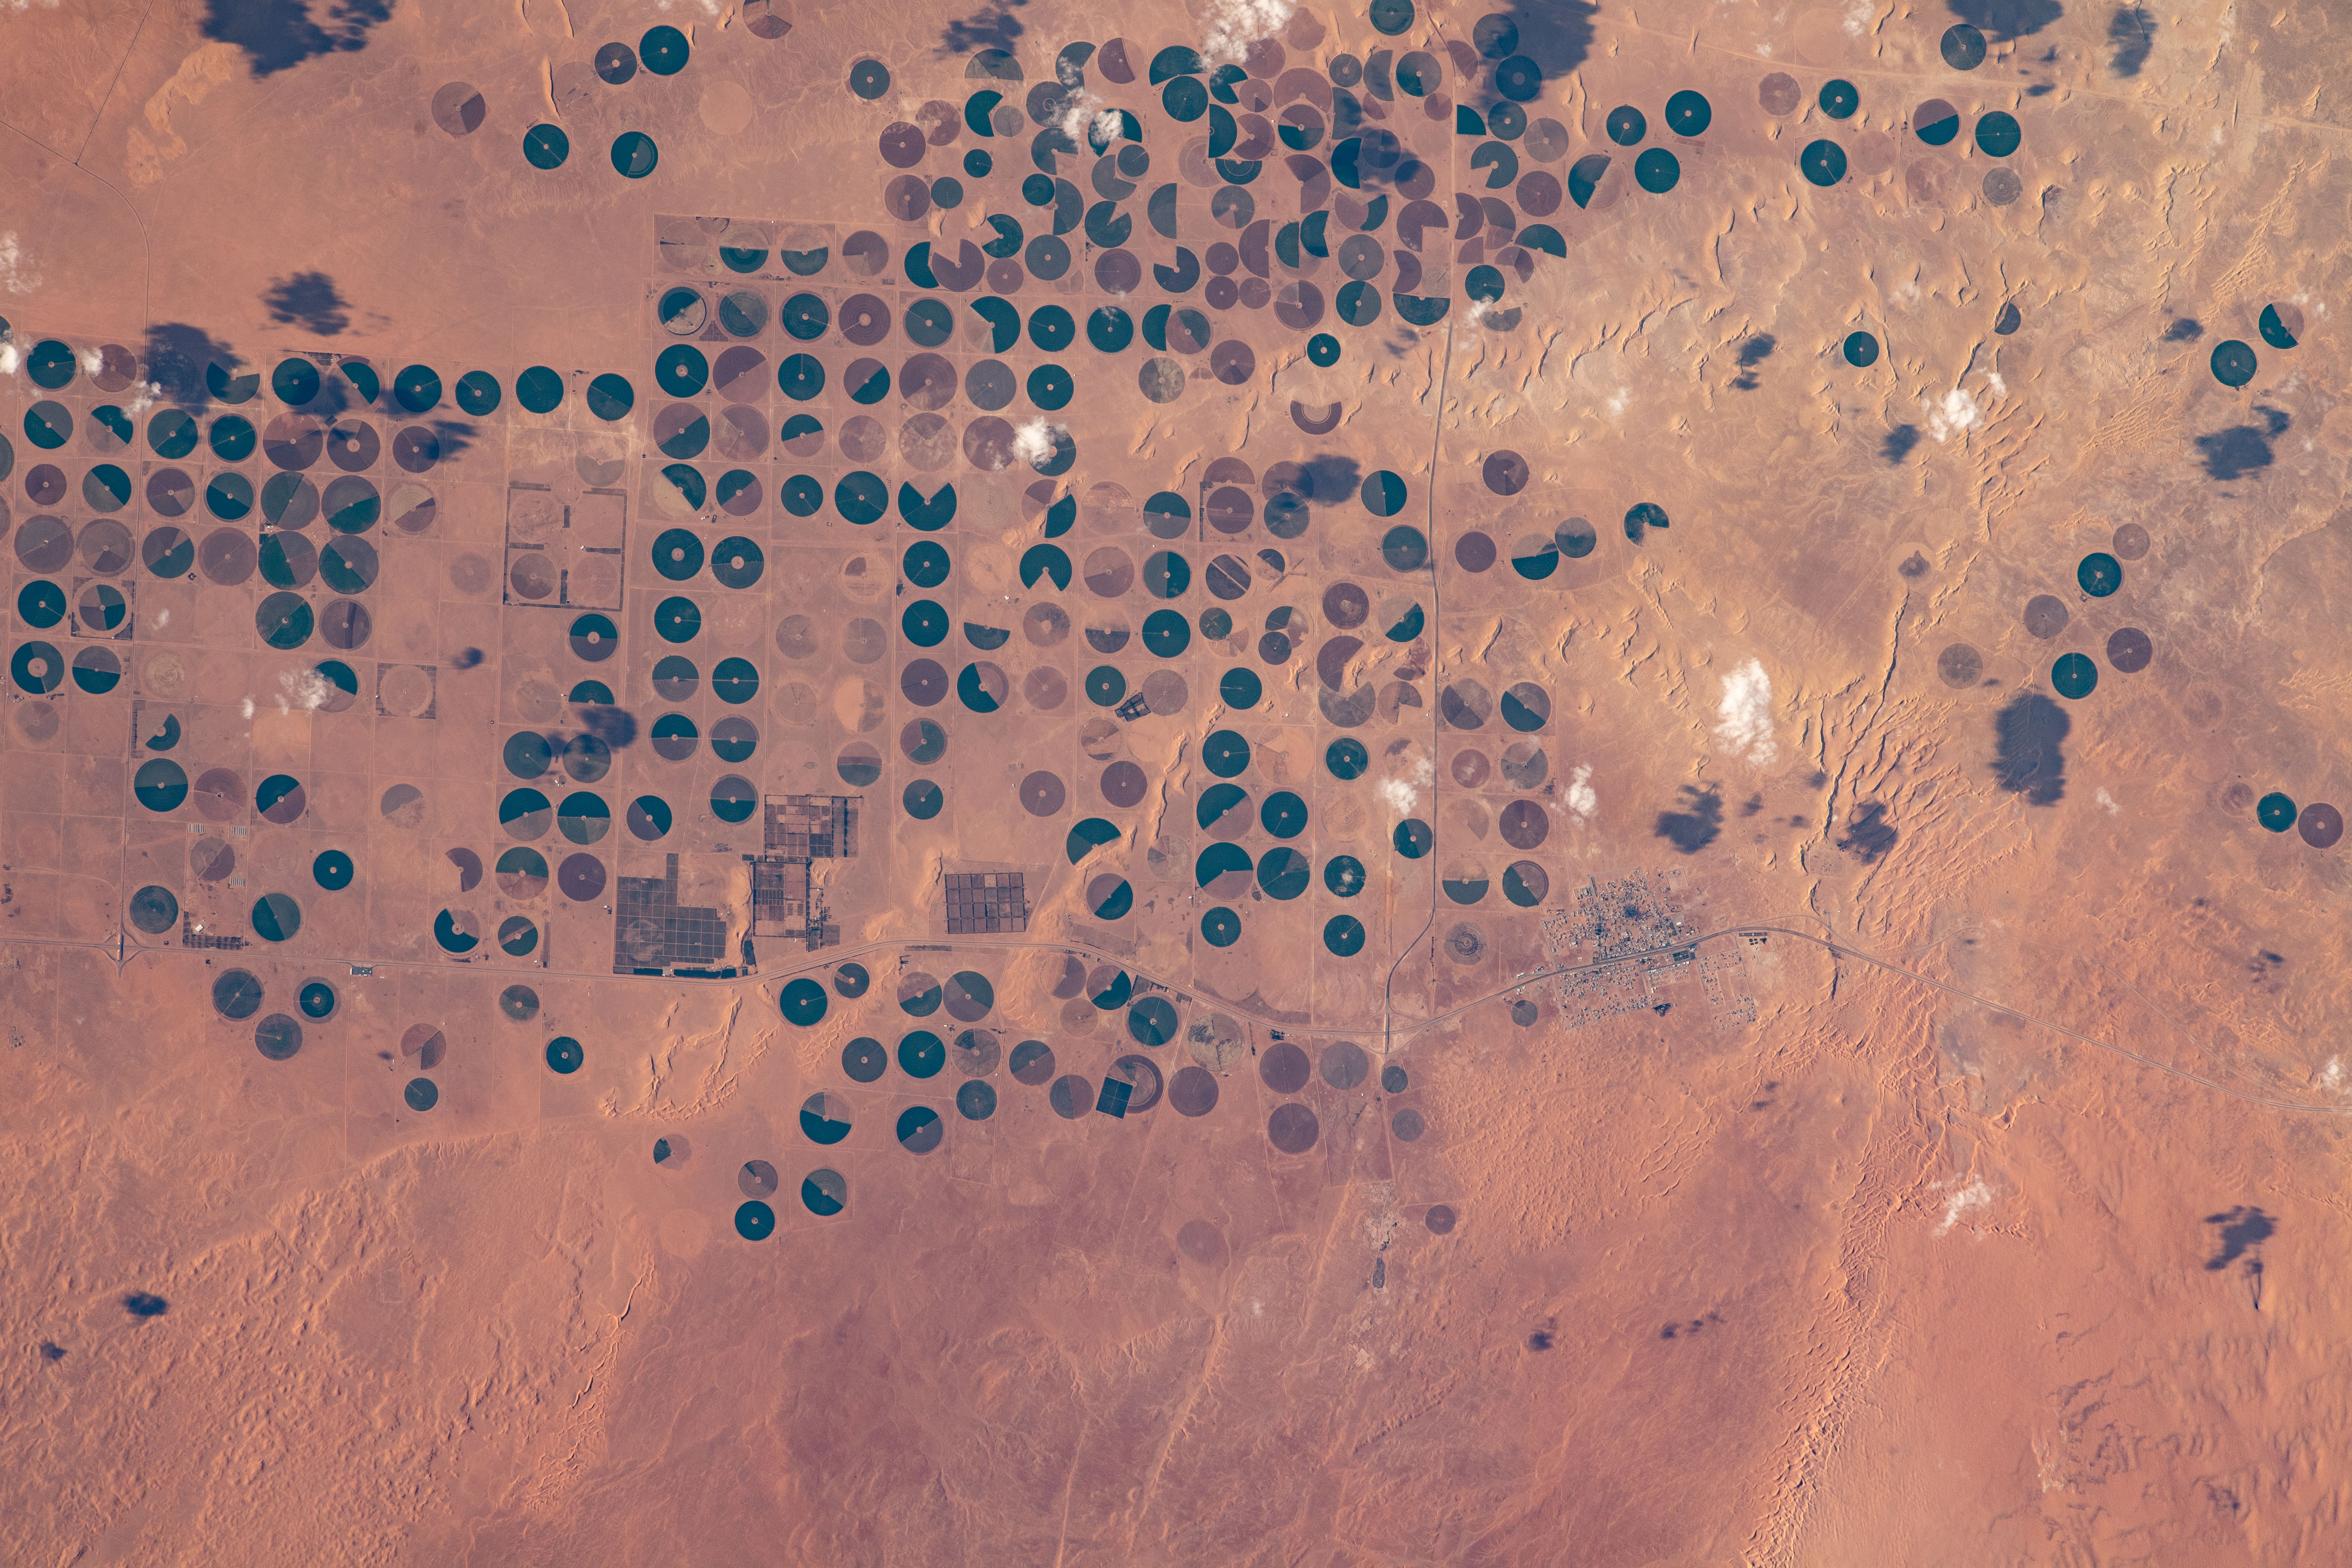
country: SAUDI ARABIA
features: AGRICULTURE, MEEGOWA
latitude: 29.8
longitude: 38.8
